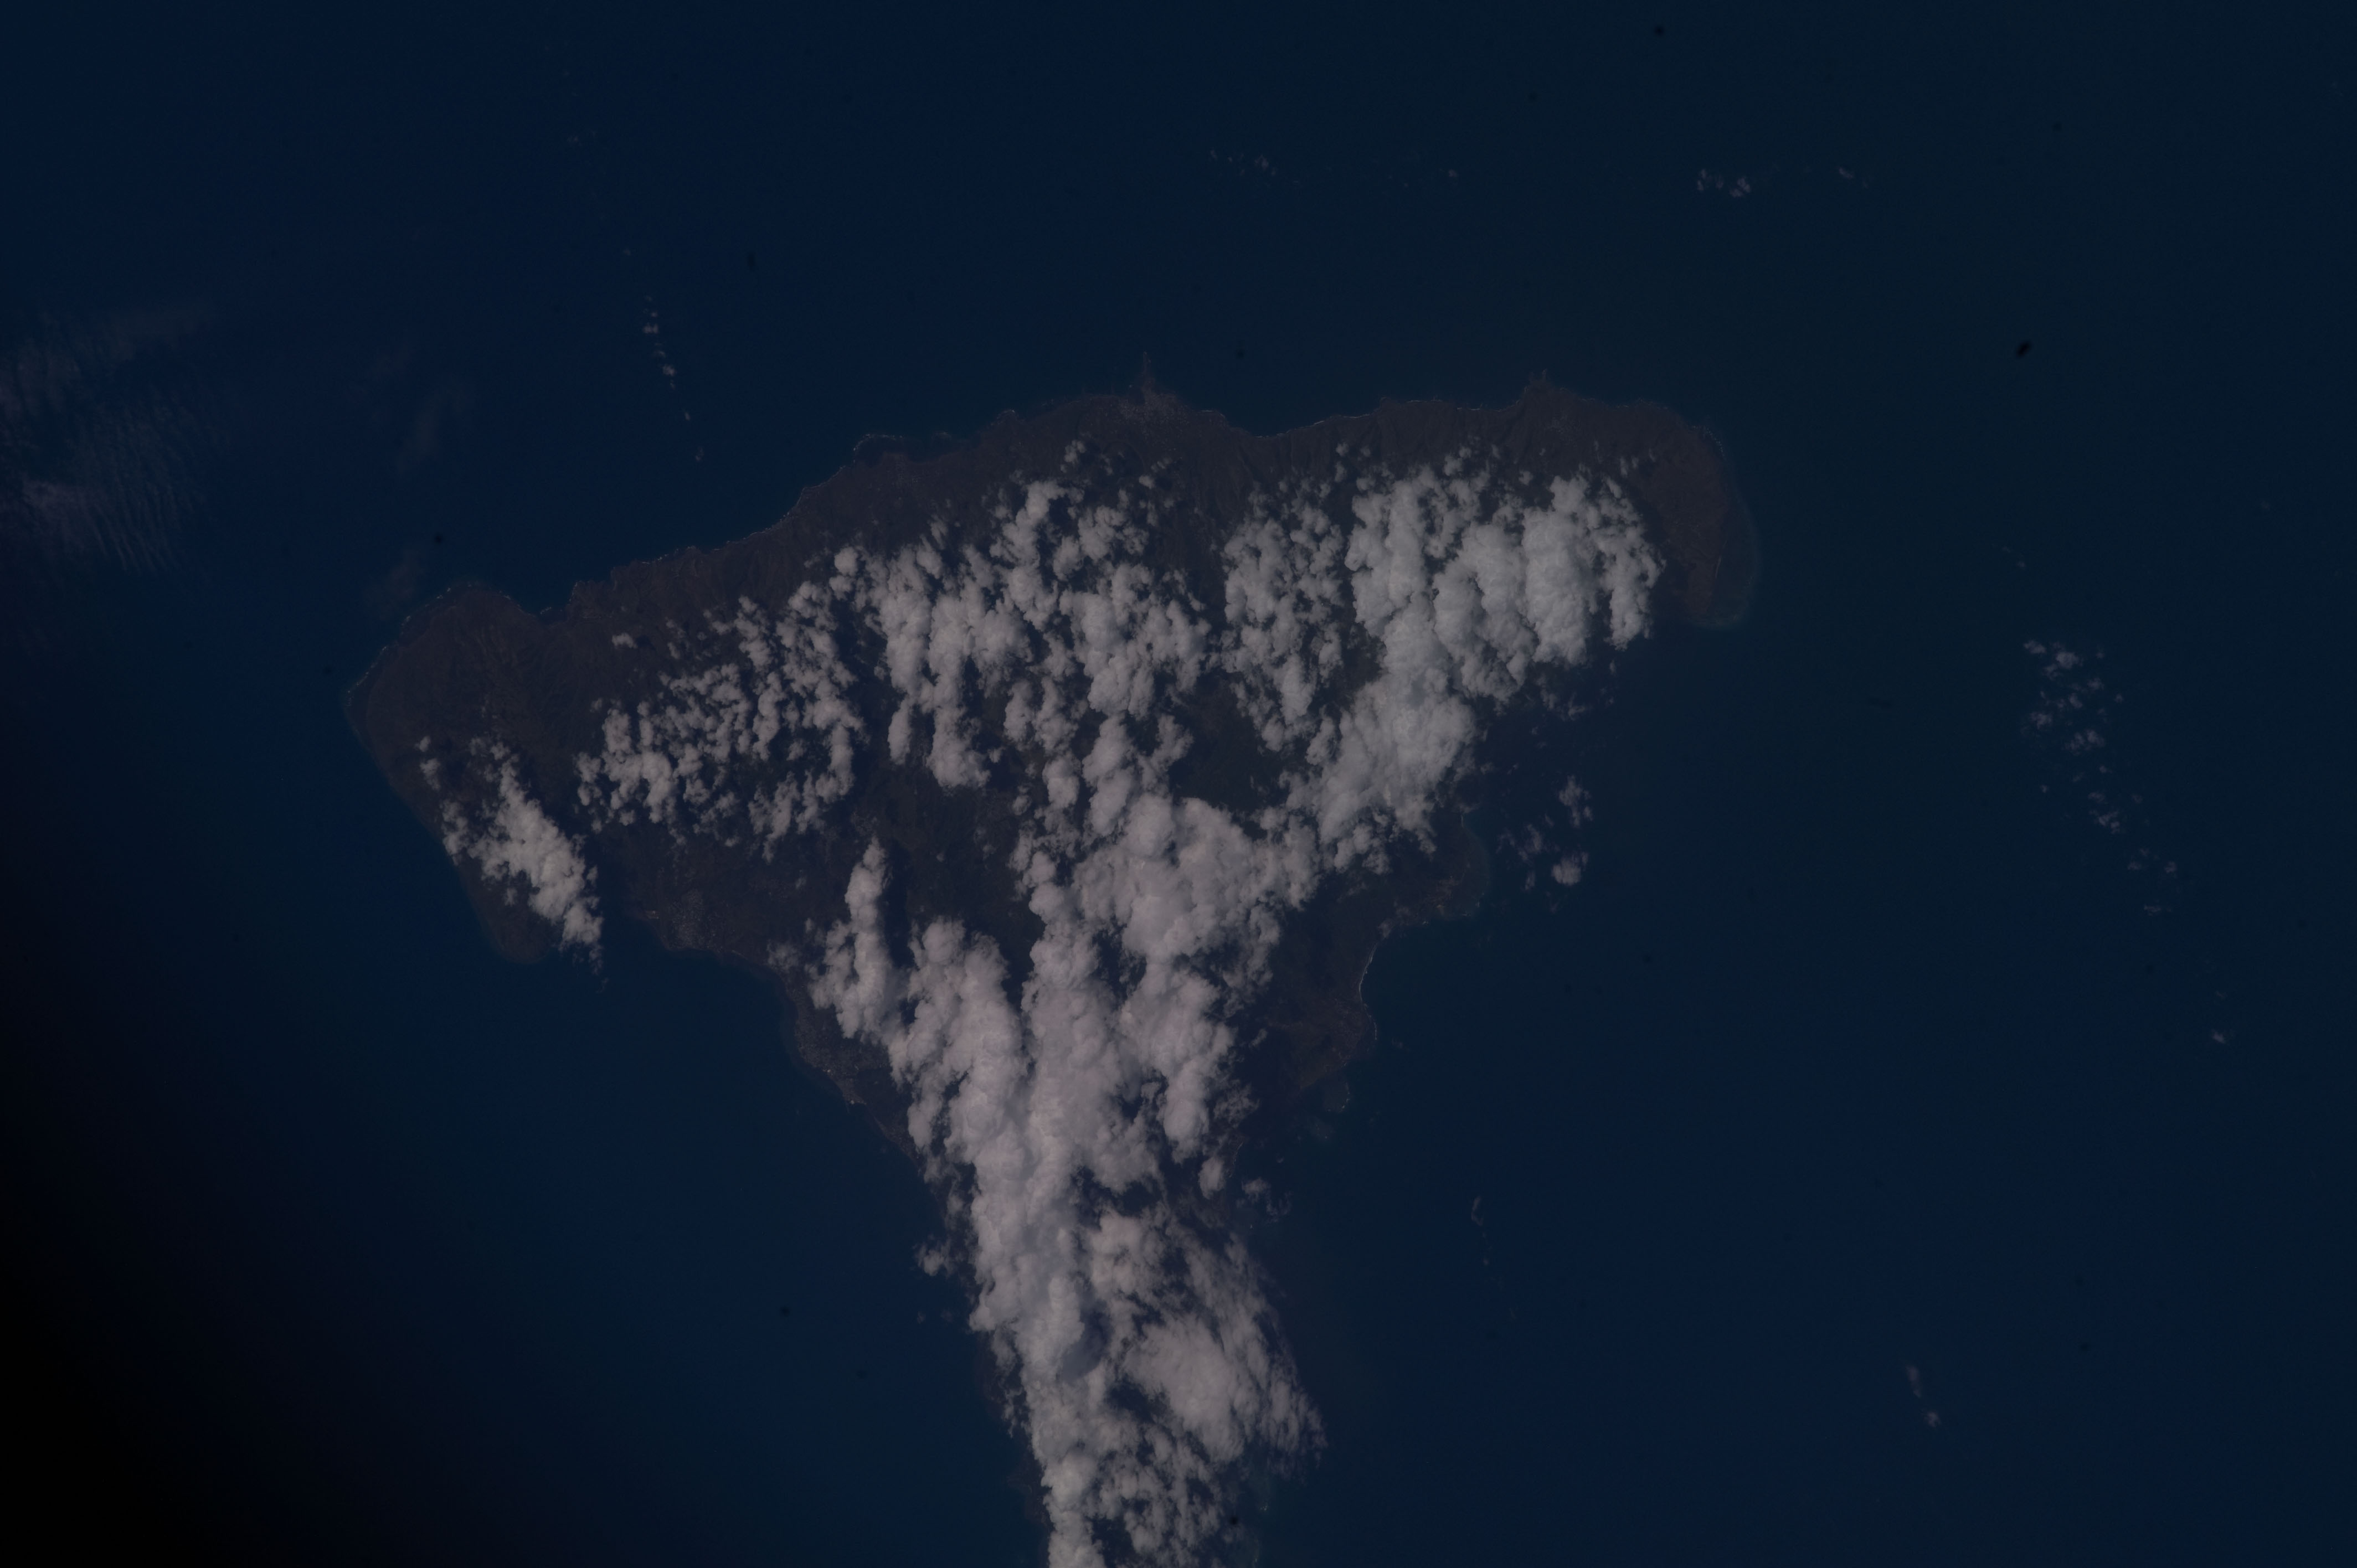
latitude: -12.3
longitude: 44.5
